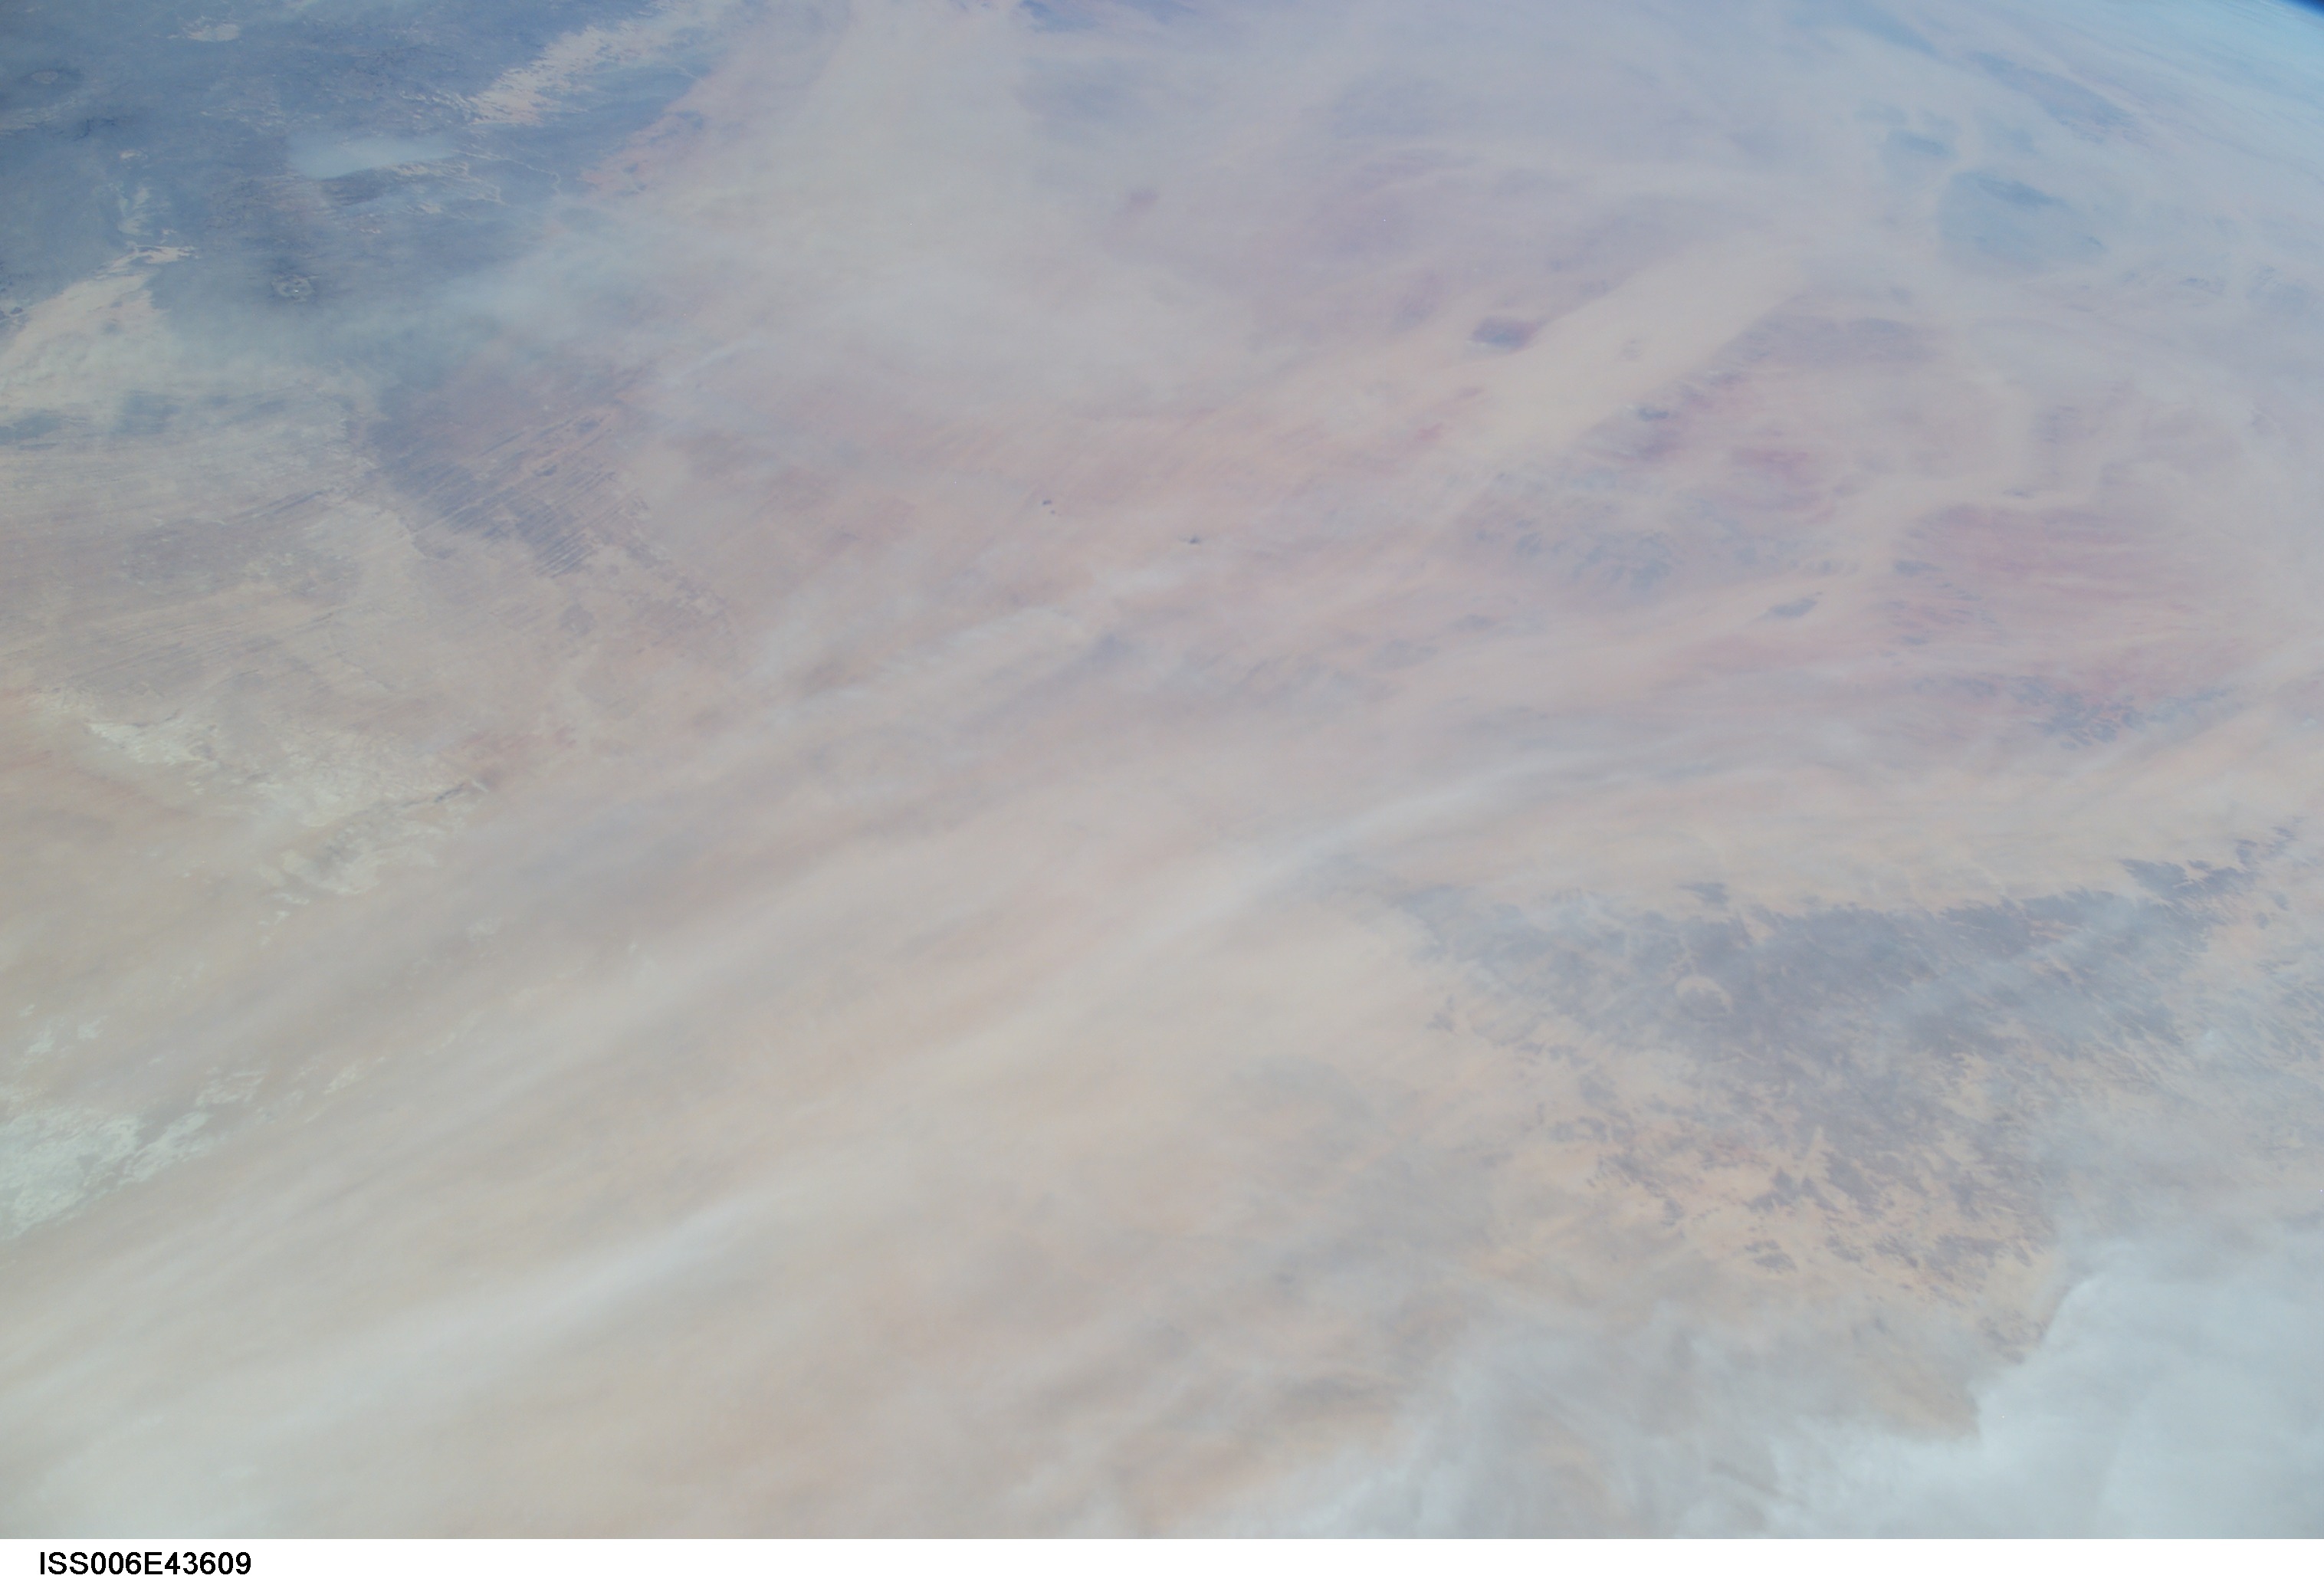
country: CHAD
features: DJOURAB DUNES, CLOUDS
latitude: 18.0
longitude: 20.5
